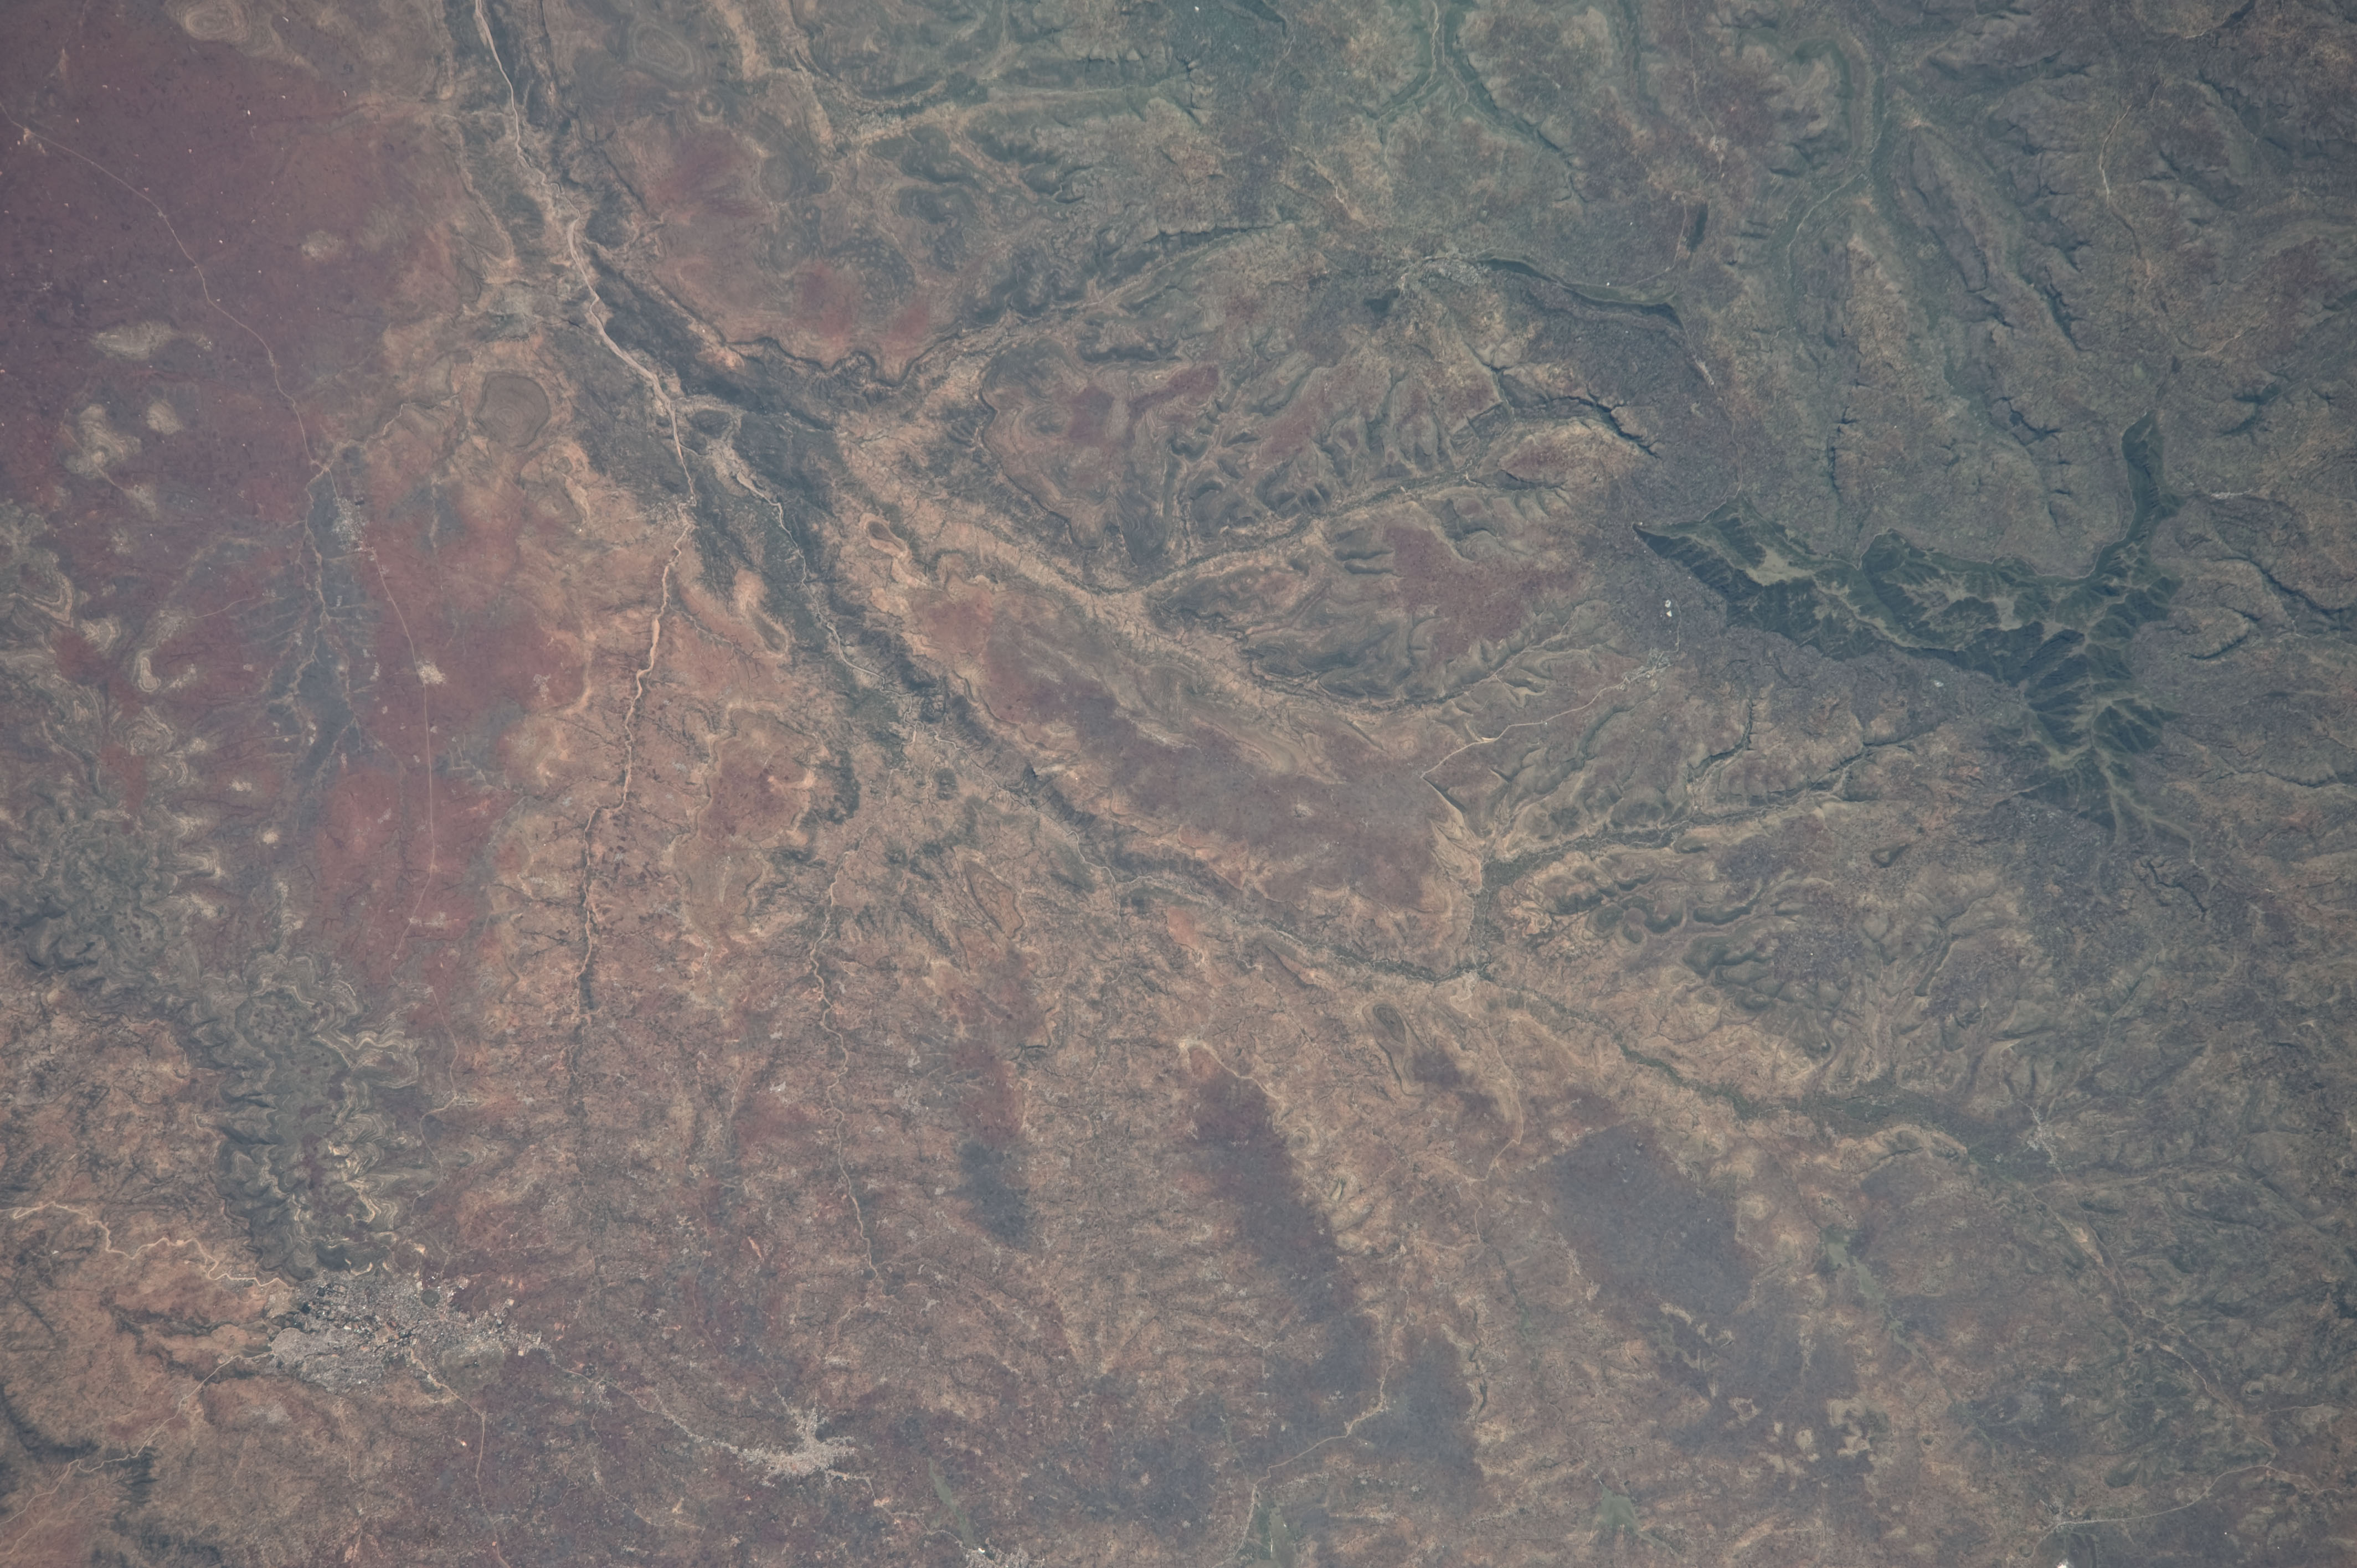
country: ETHIOPIA
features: AHMAR MOUNTAINS, CANYONS, FOREST, GOBELE WATERCOURSE, HARAR, DIDMTU
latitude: 9.2
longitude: 42.0
